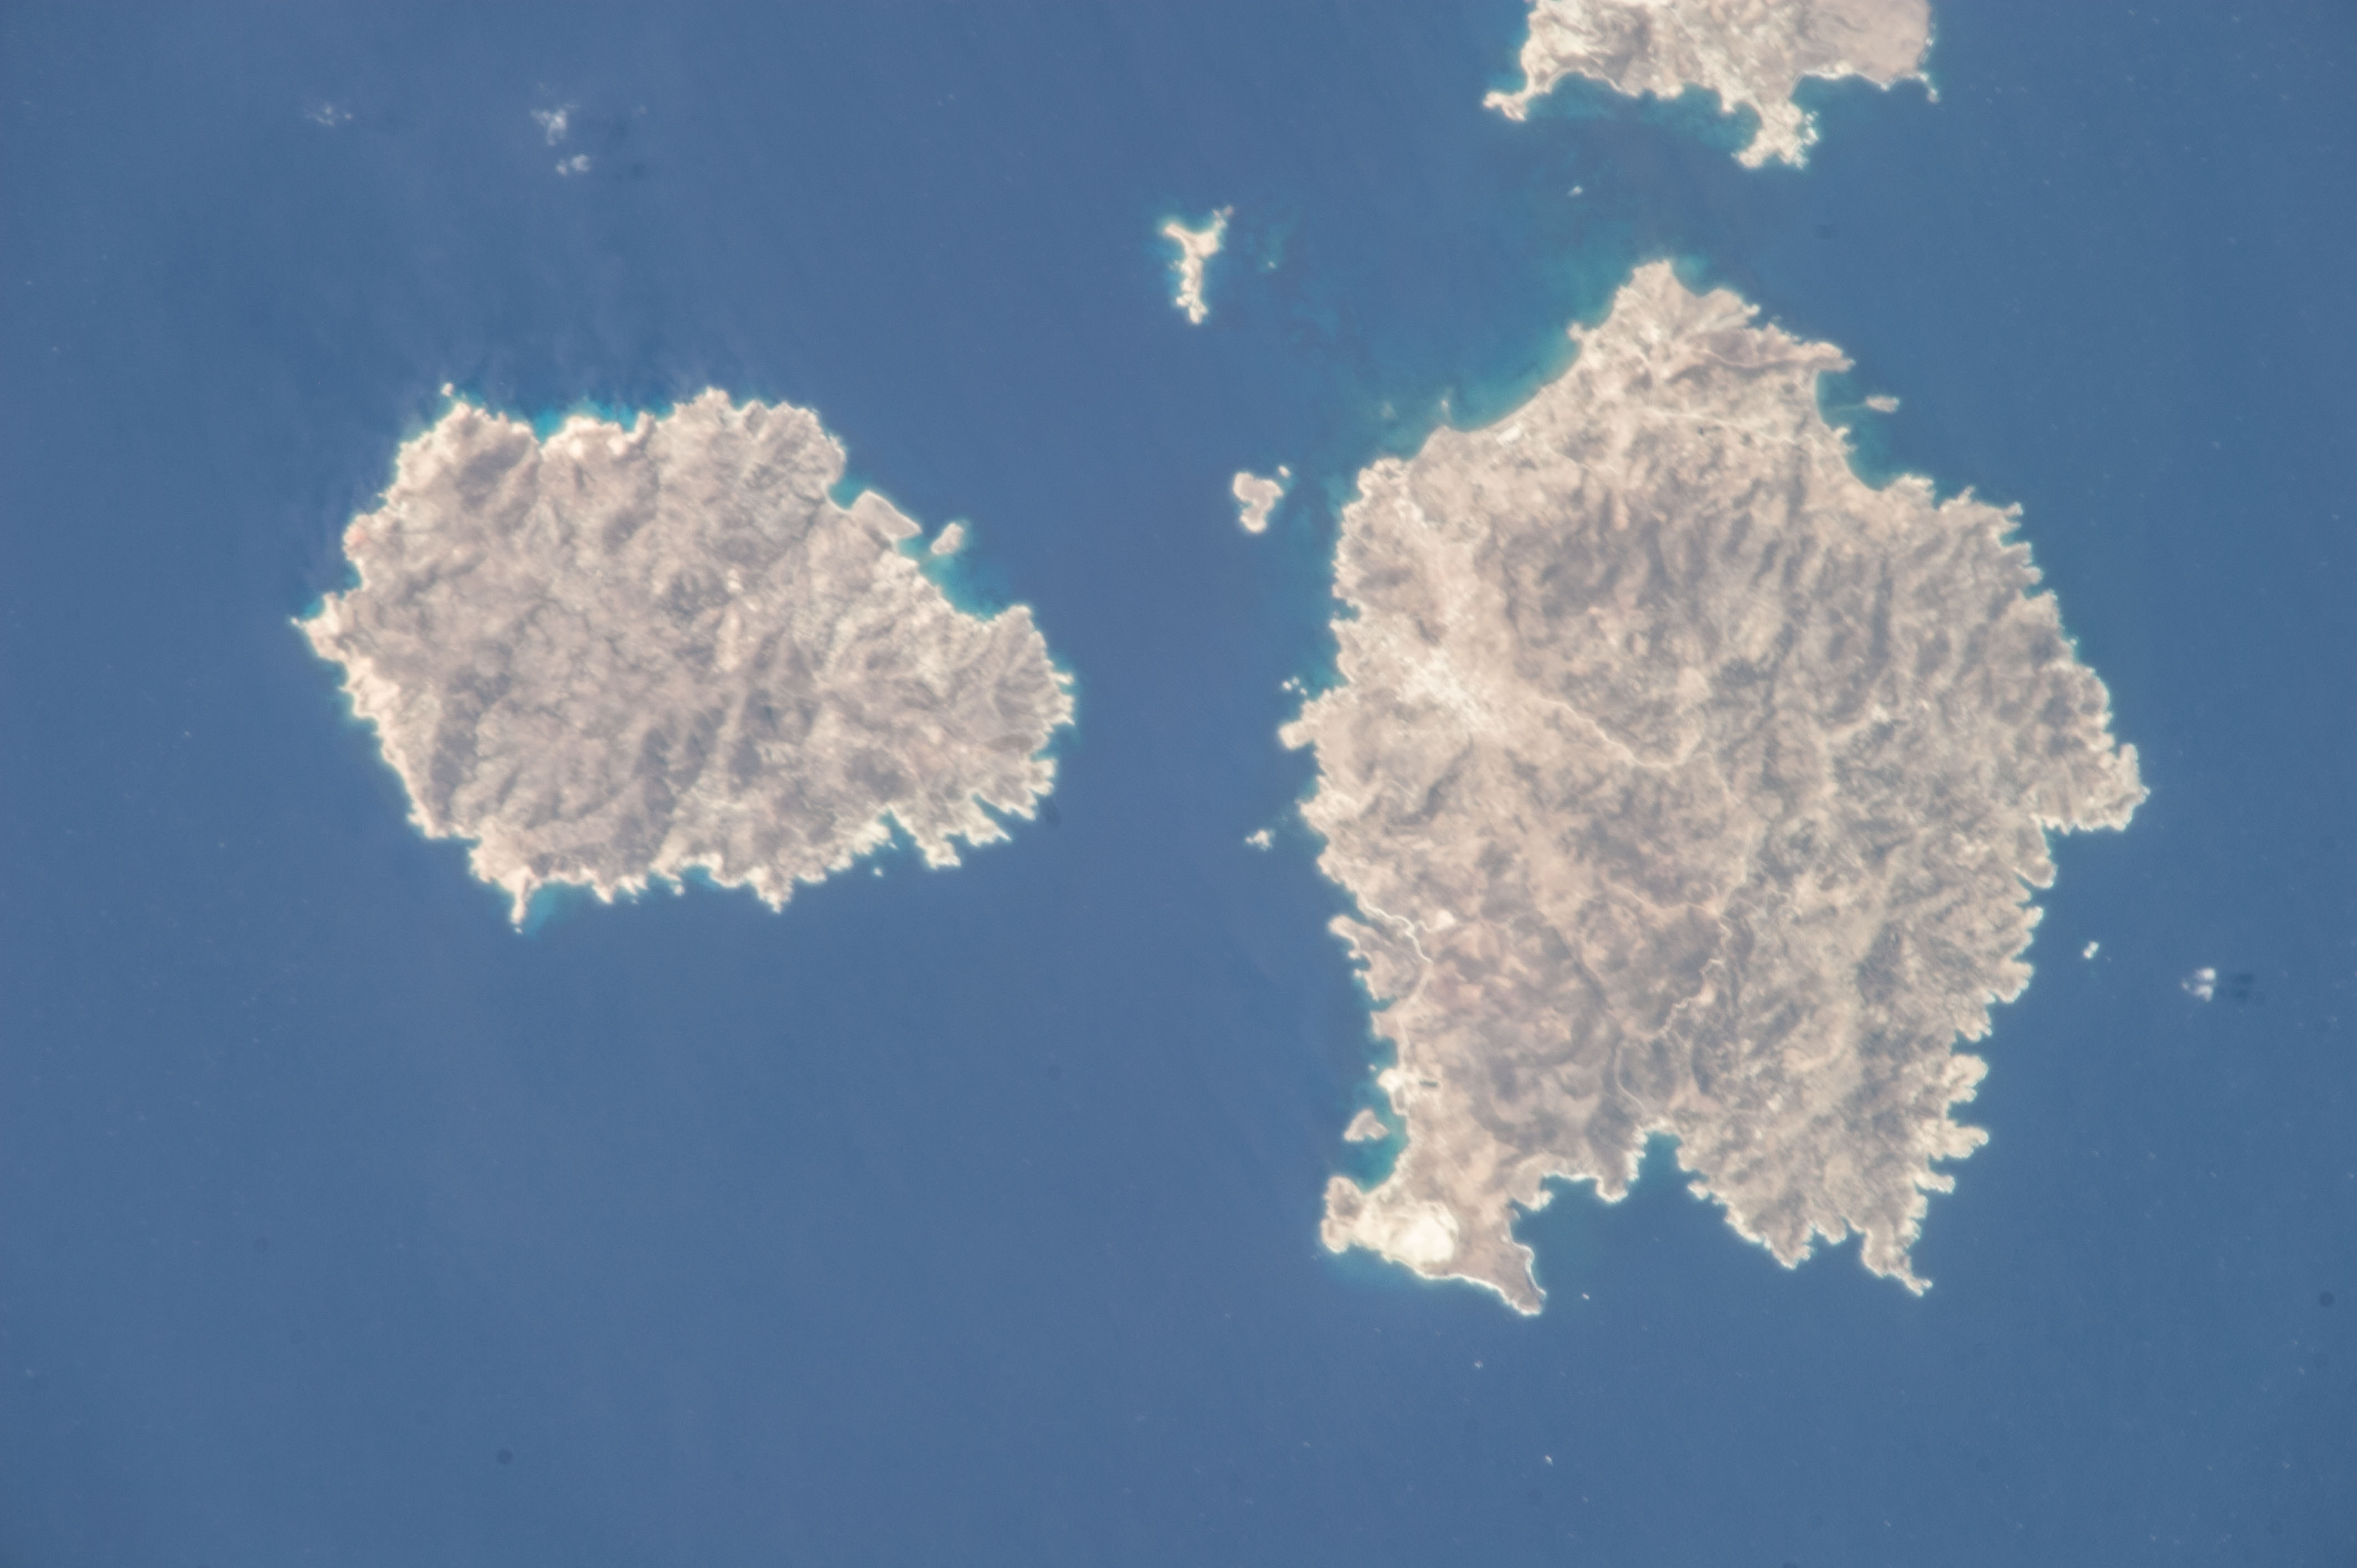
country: GREECE
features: POLYAIGOS ISLAND, KIMOLOS ISLAND, MOUNTAINS, MEDITERRANEAN SEA
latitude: 36.8
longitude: 24.6
